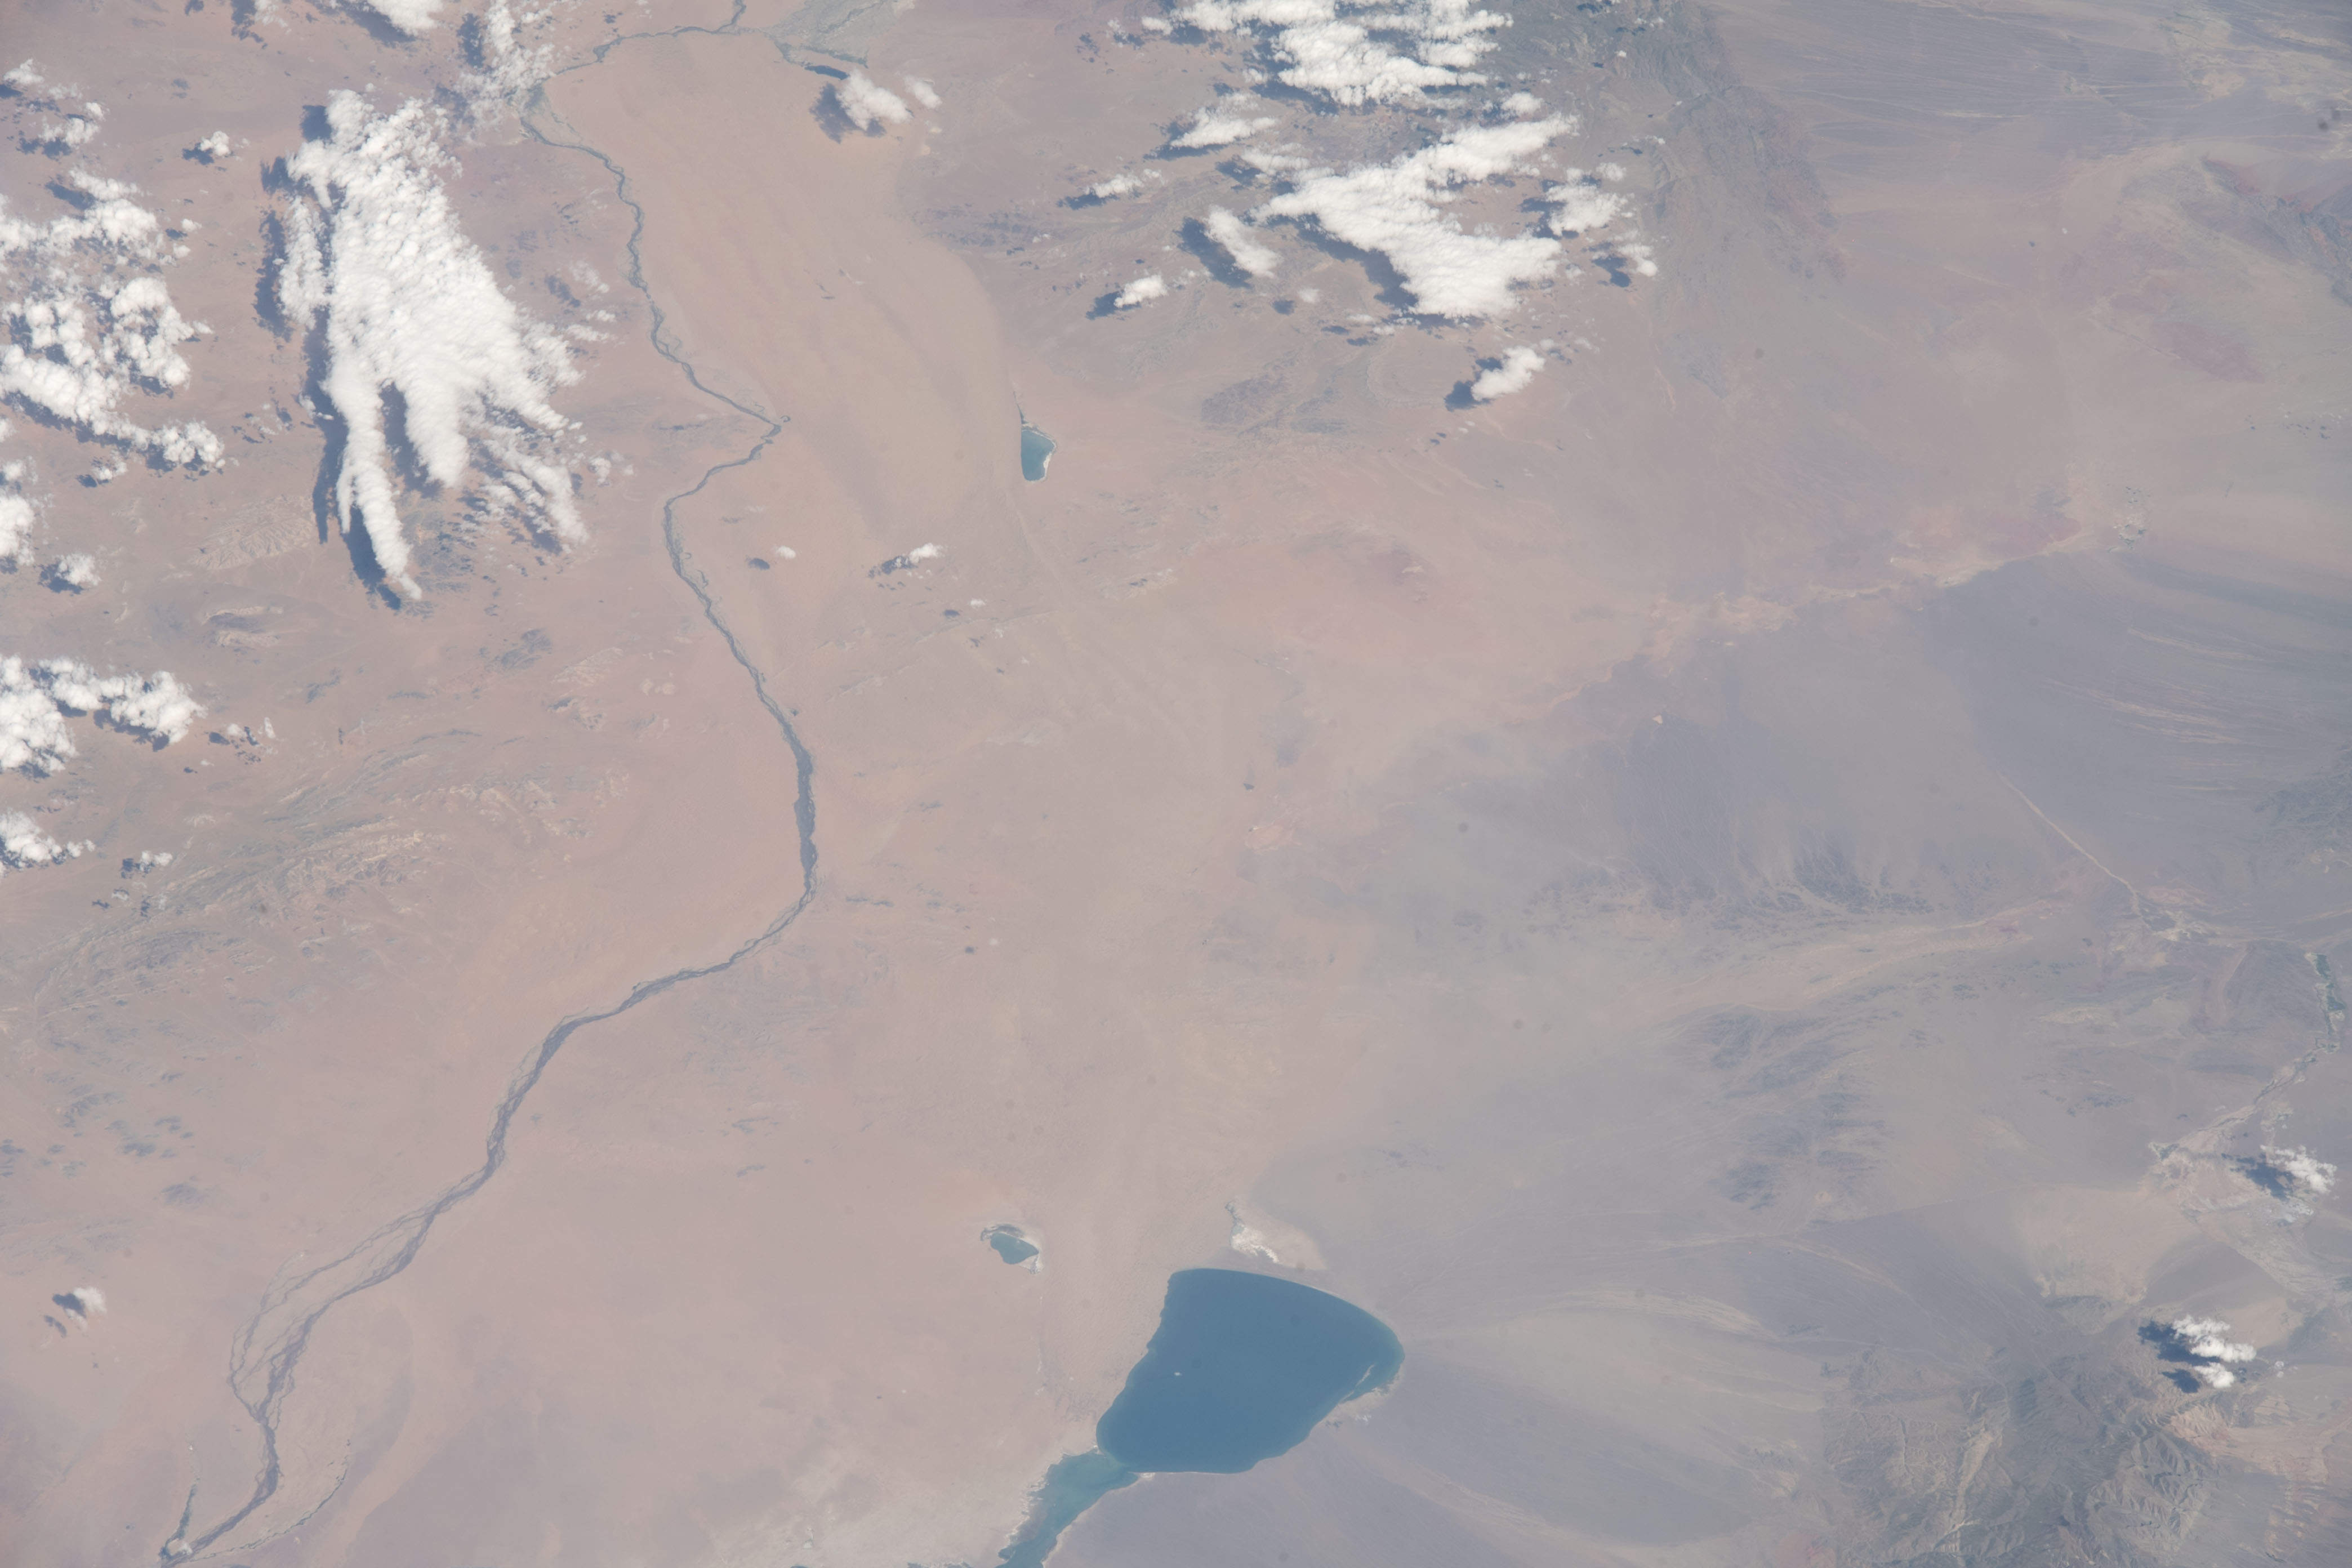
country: MONGOLIA
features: MONGOLIA,RIVER,DESERT,DURGUN LAKE,LAKE,ZAVKHAN RIVER
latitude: 47.5
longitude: 94.3
